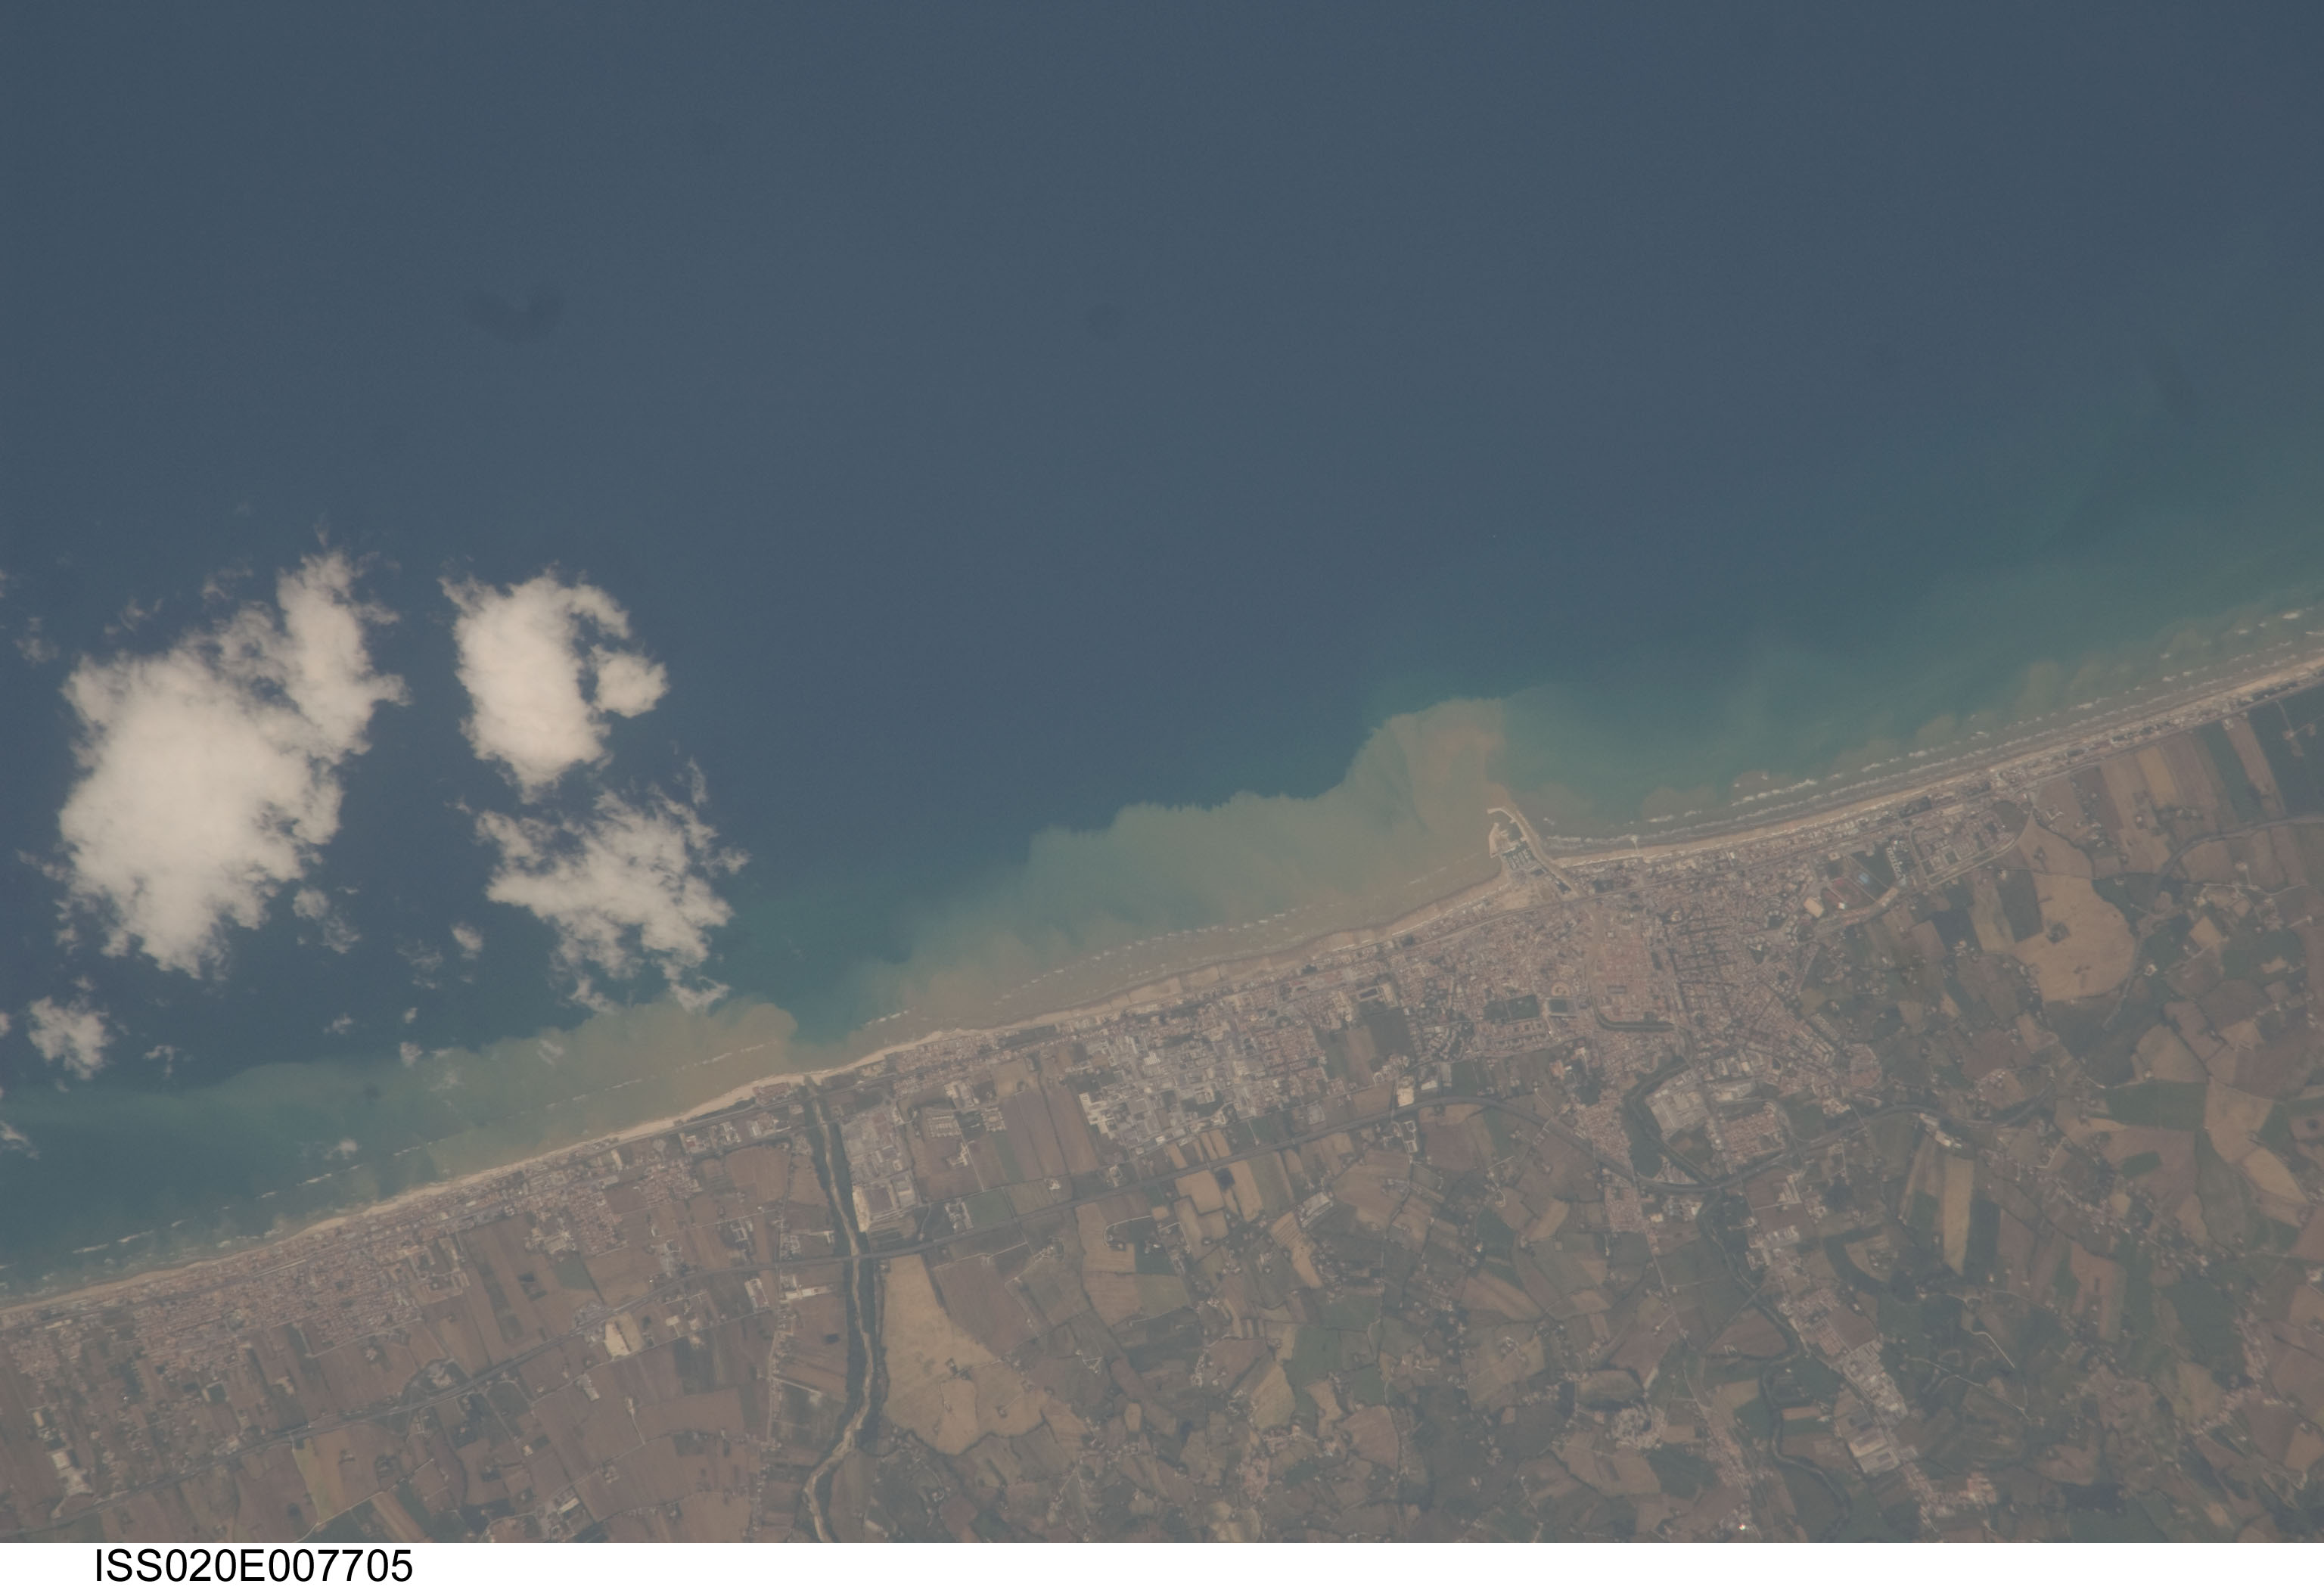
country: ITALY
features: COAST, ADRIATIC S., AGR., SENIGALLIA, MISA R., CESANO R.
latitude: 43.8
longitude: 13.2
